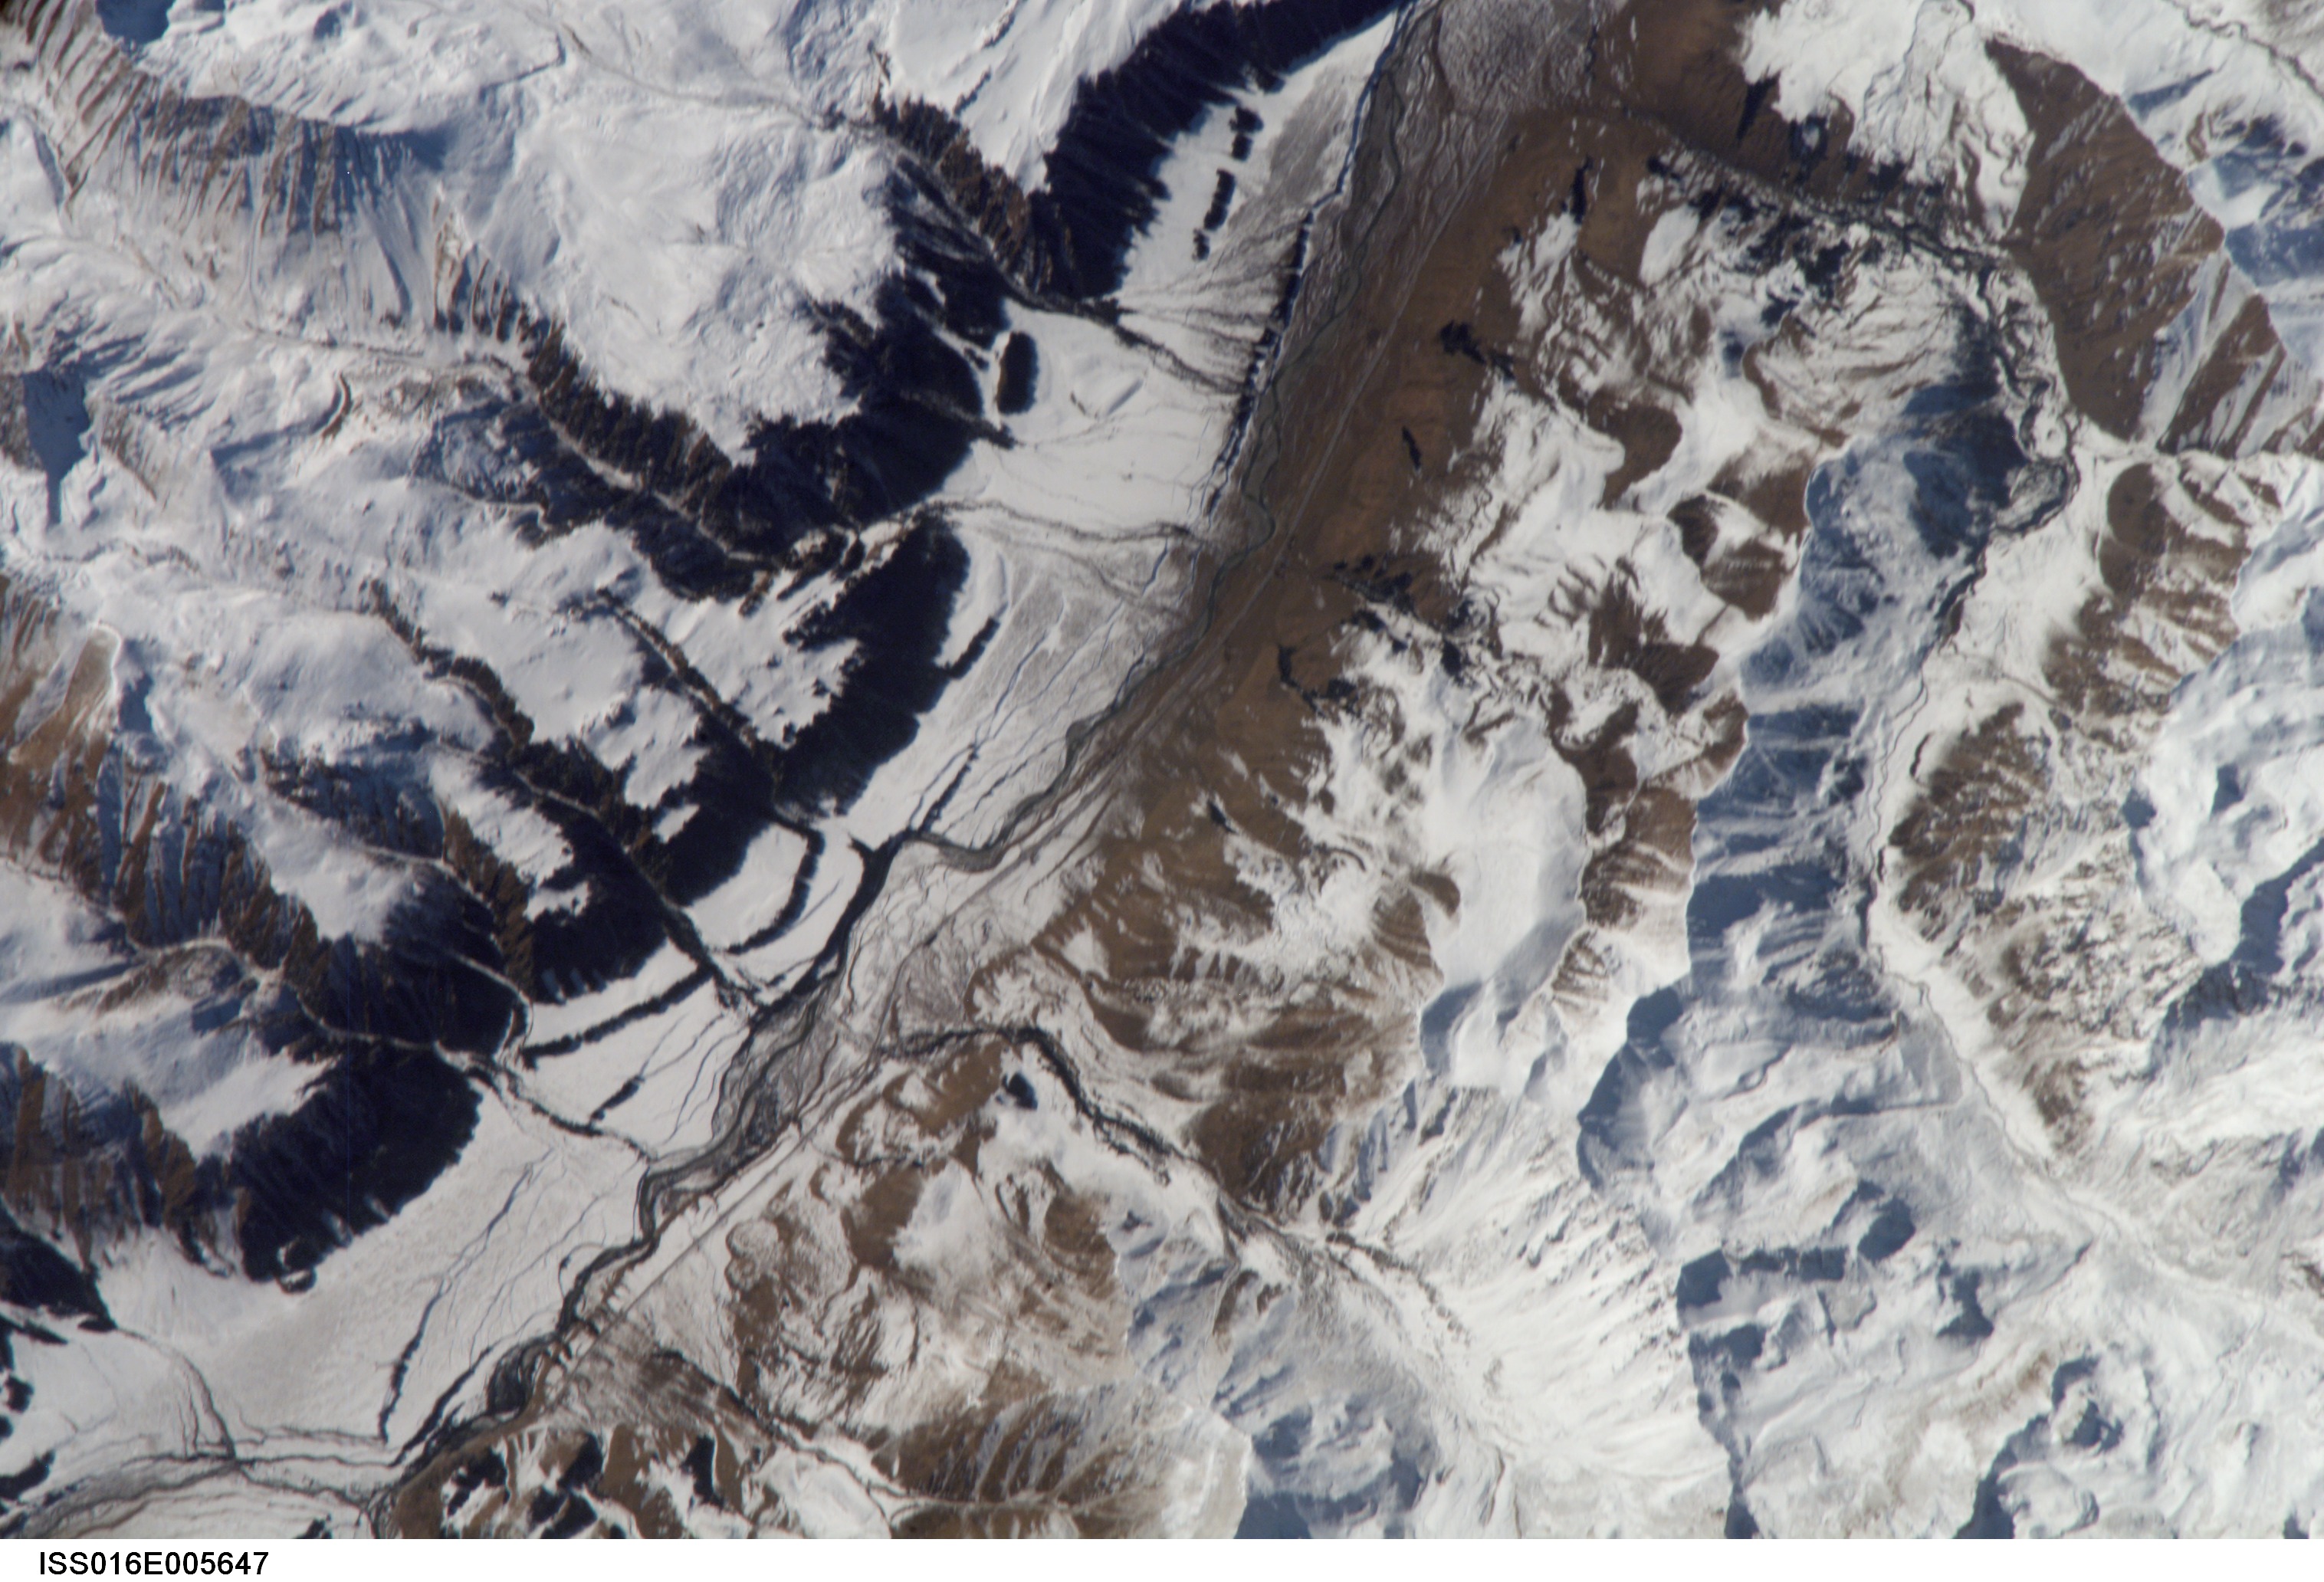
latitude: 43.7
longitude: 84.2
